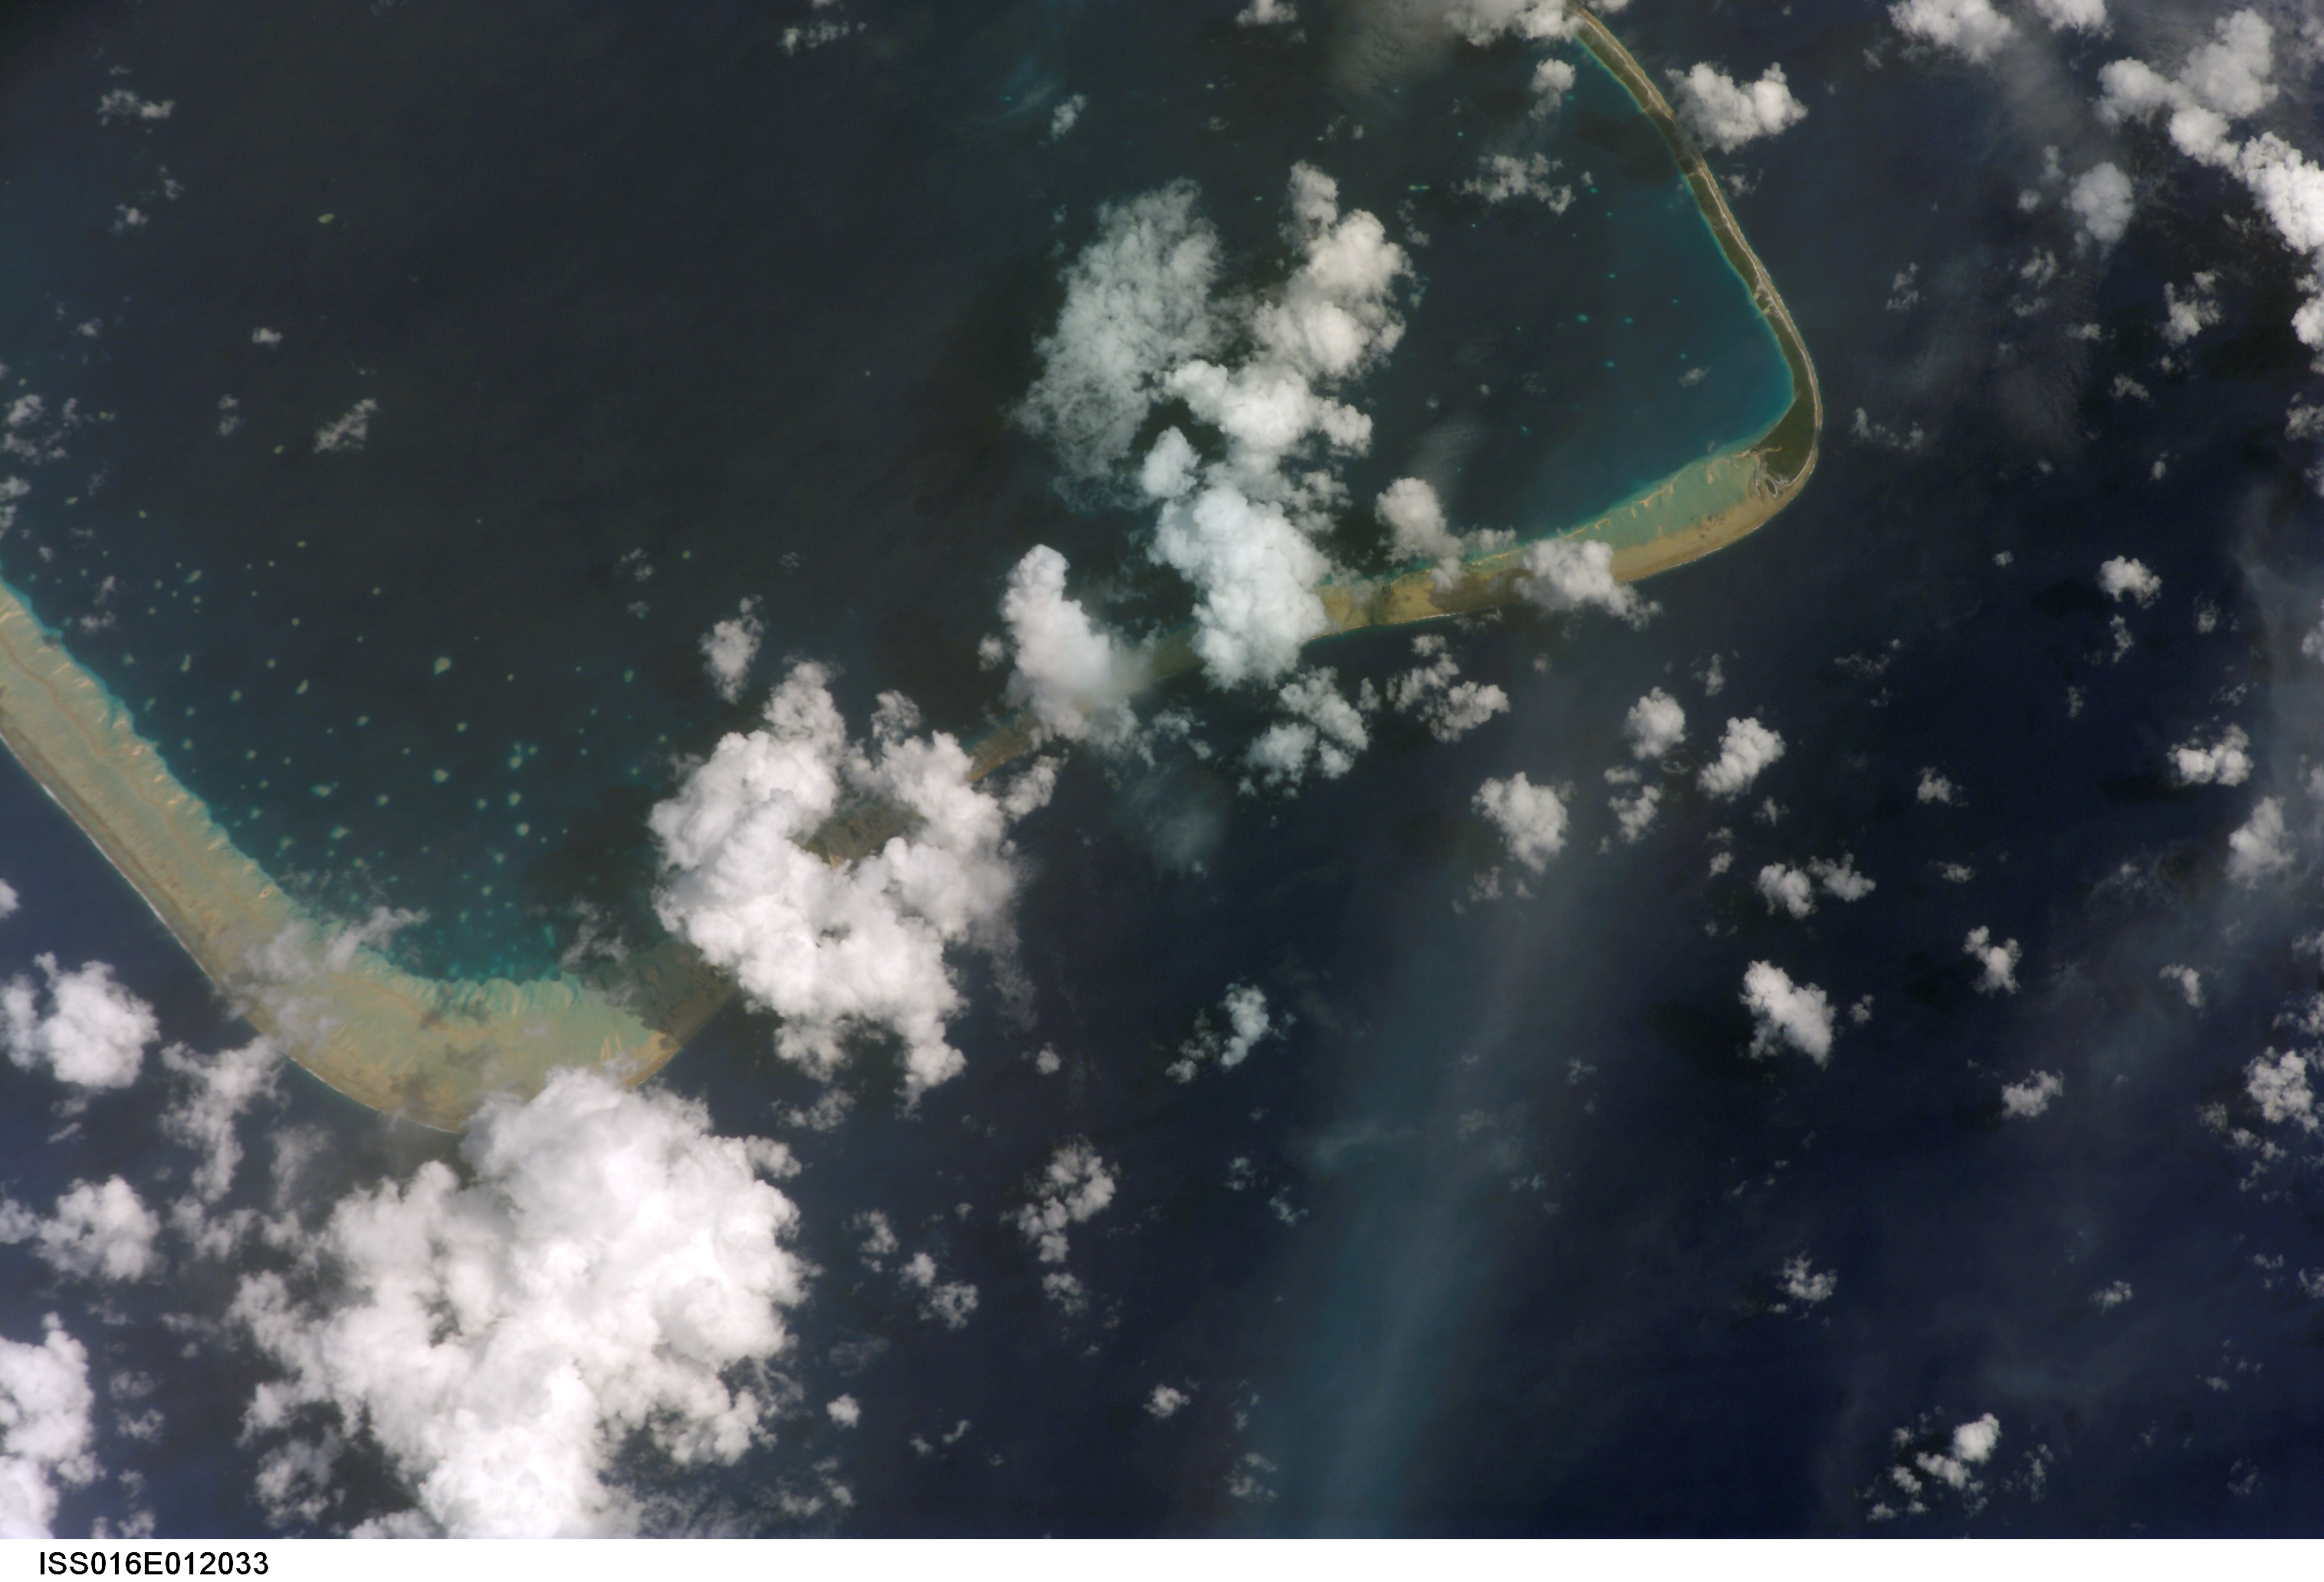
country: TUAMOTU ARCHIPELAGO
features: FAKARAVA ATOLL, S. PACIFIC O.
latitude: -16.5
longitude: -145.4
